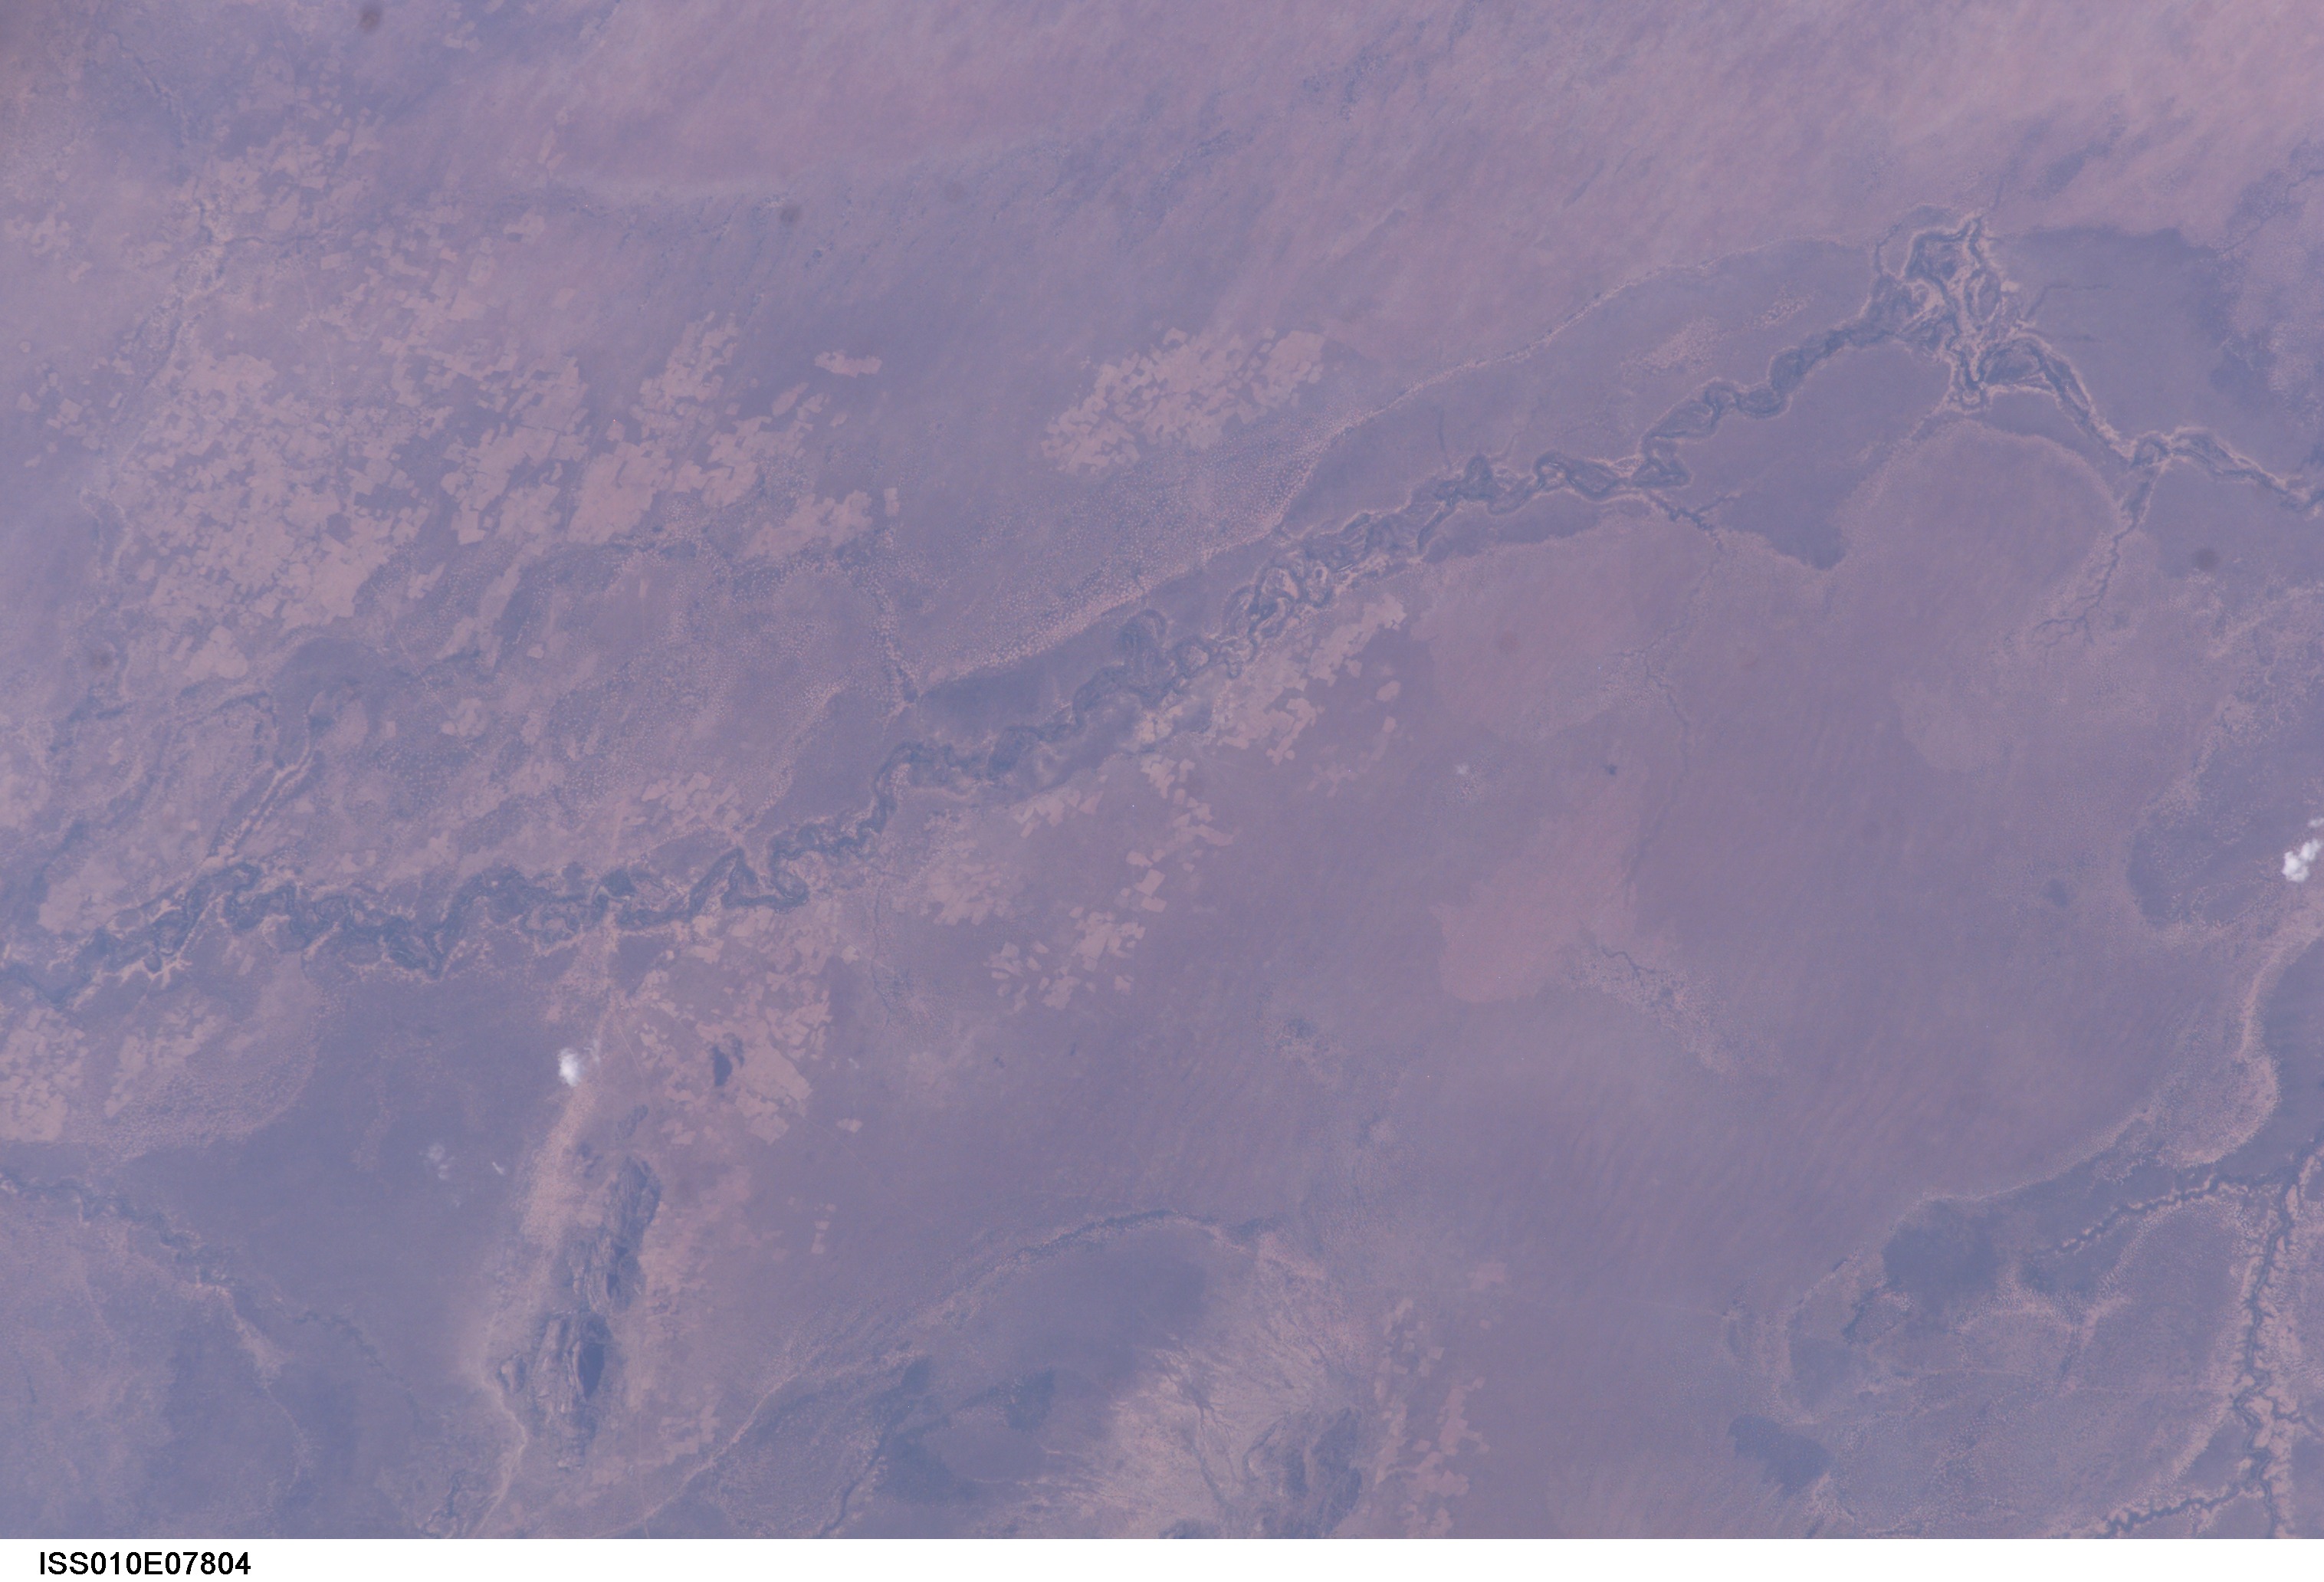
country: CHAD
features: AGR., LAIRI R. DR. TRIBUTARY
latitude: 11.7
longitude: 17.4
